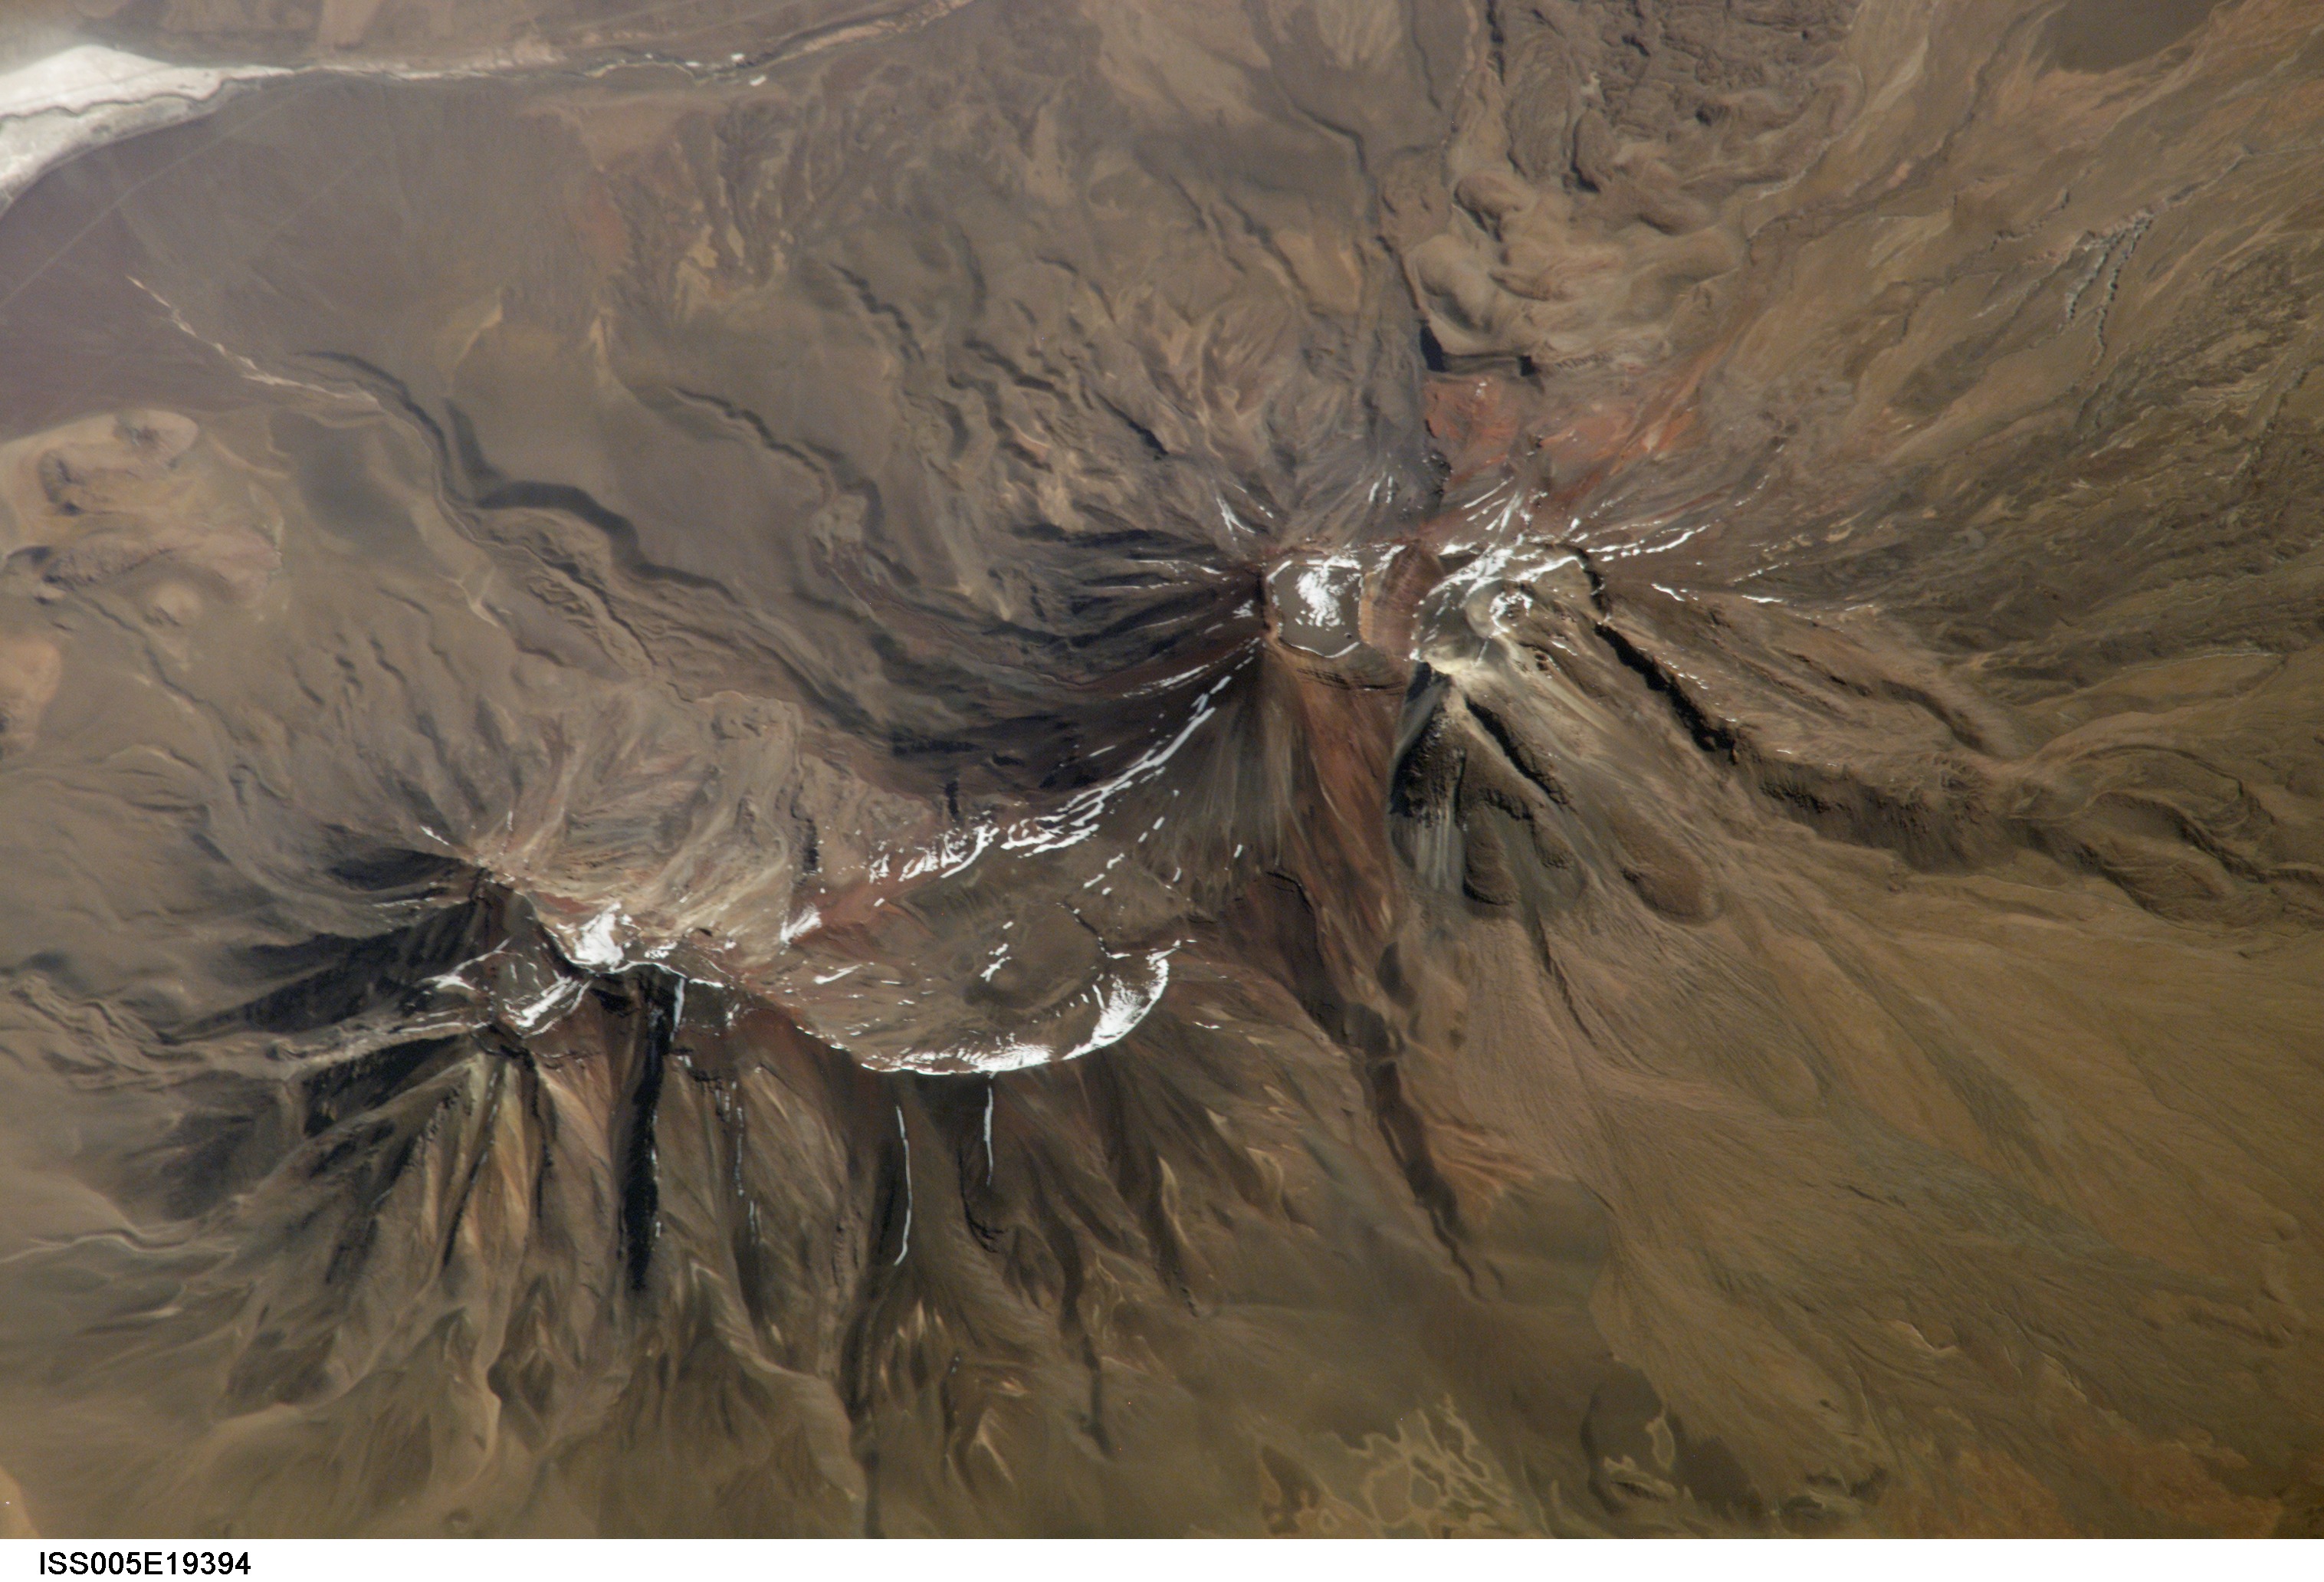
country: CHILE
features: VOL. SW. OF DE ASCOTAN SALAR
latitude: -21.9
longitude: -68.4
